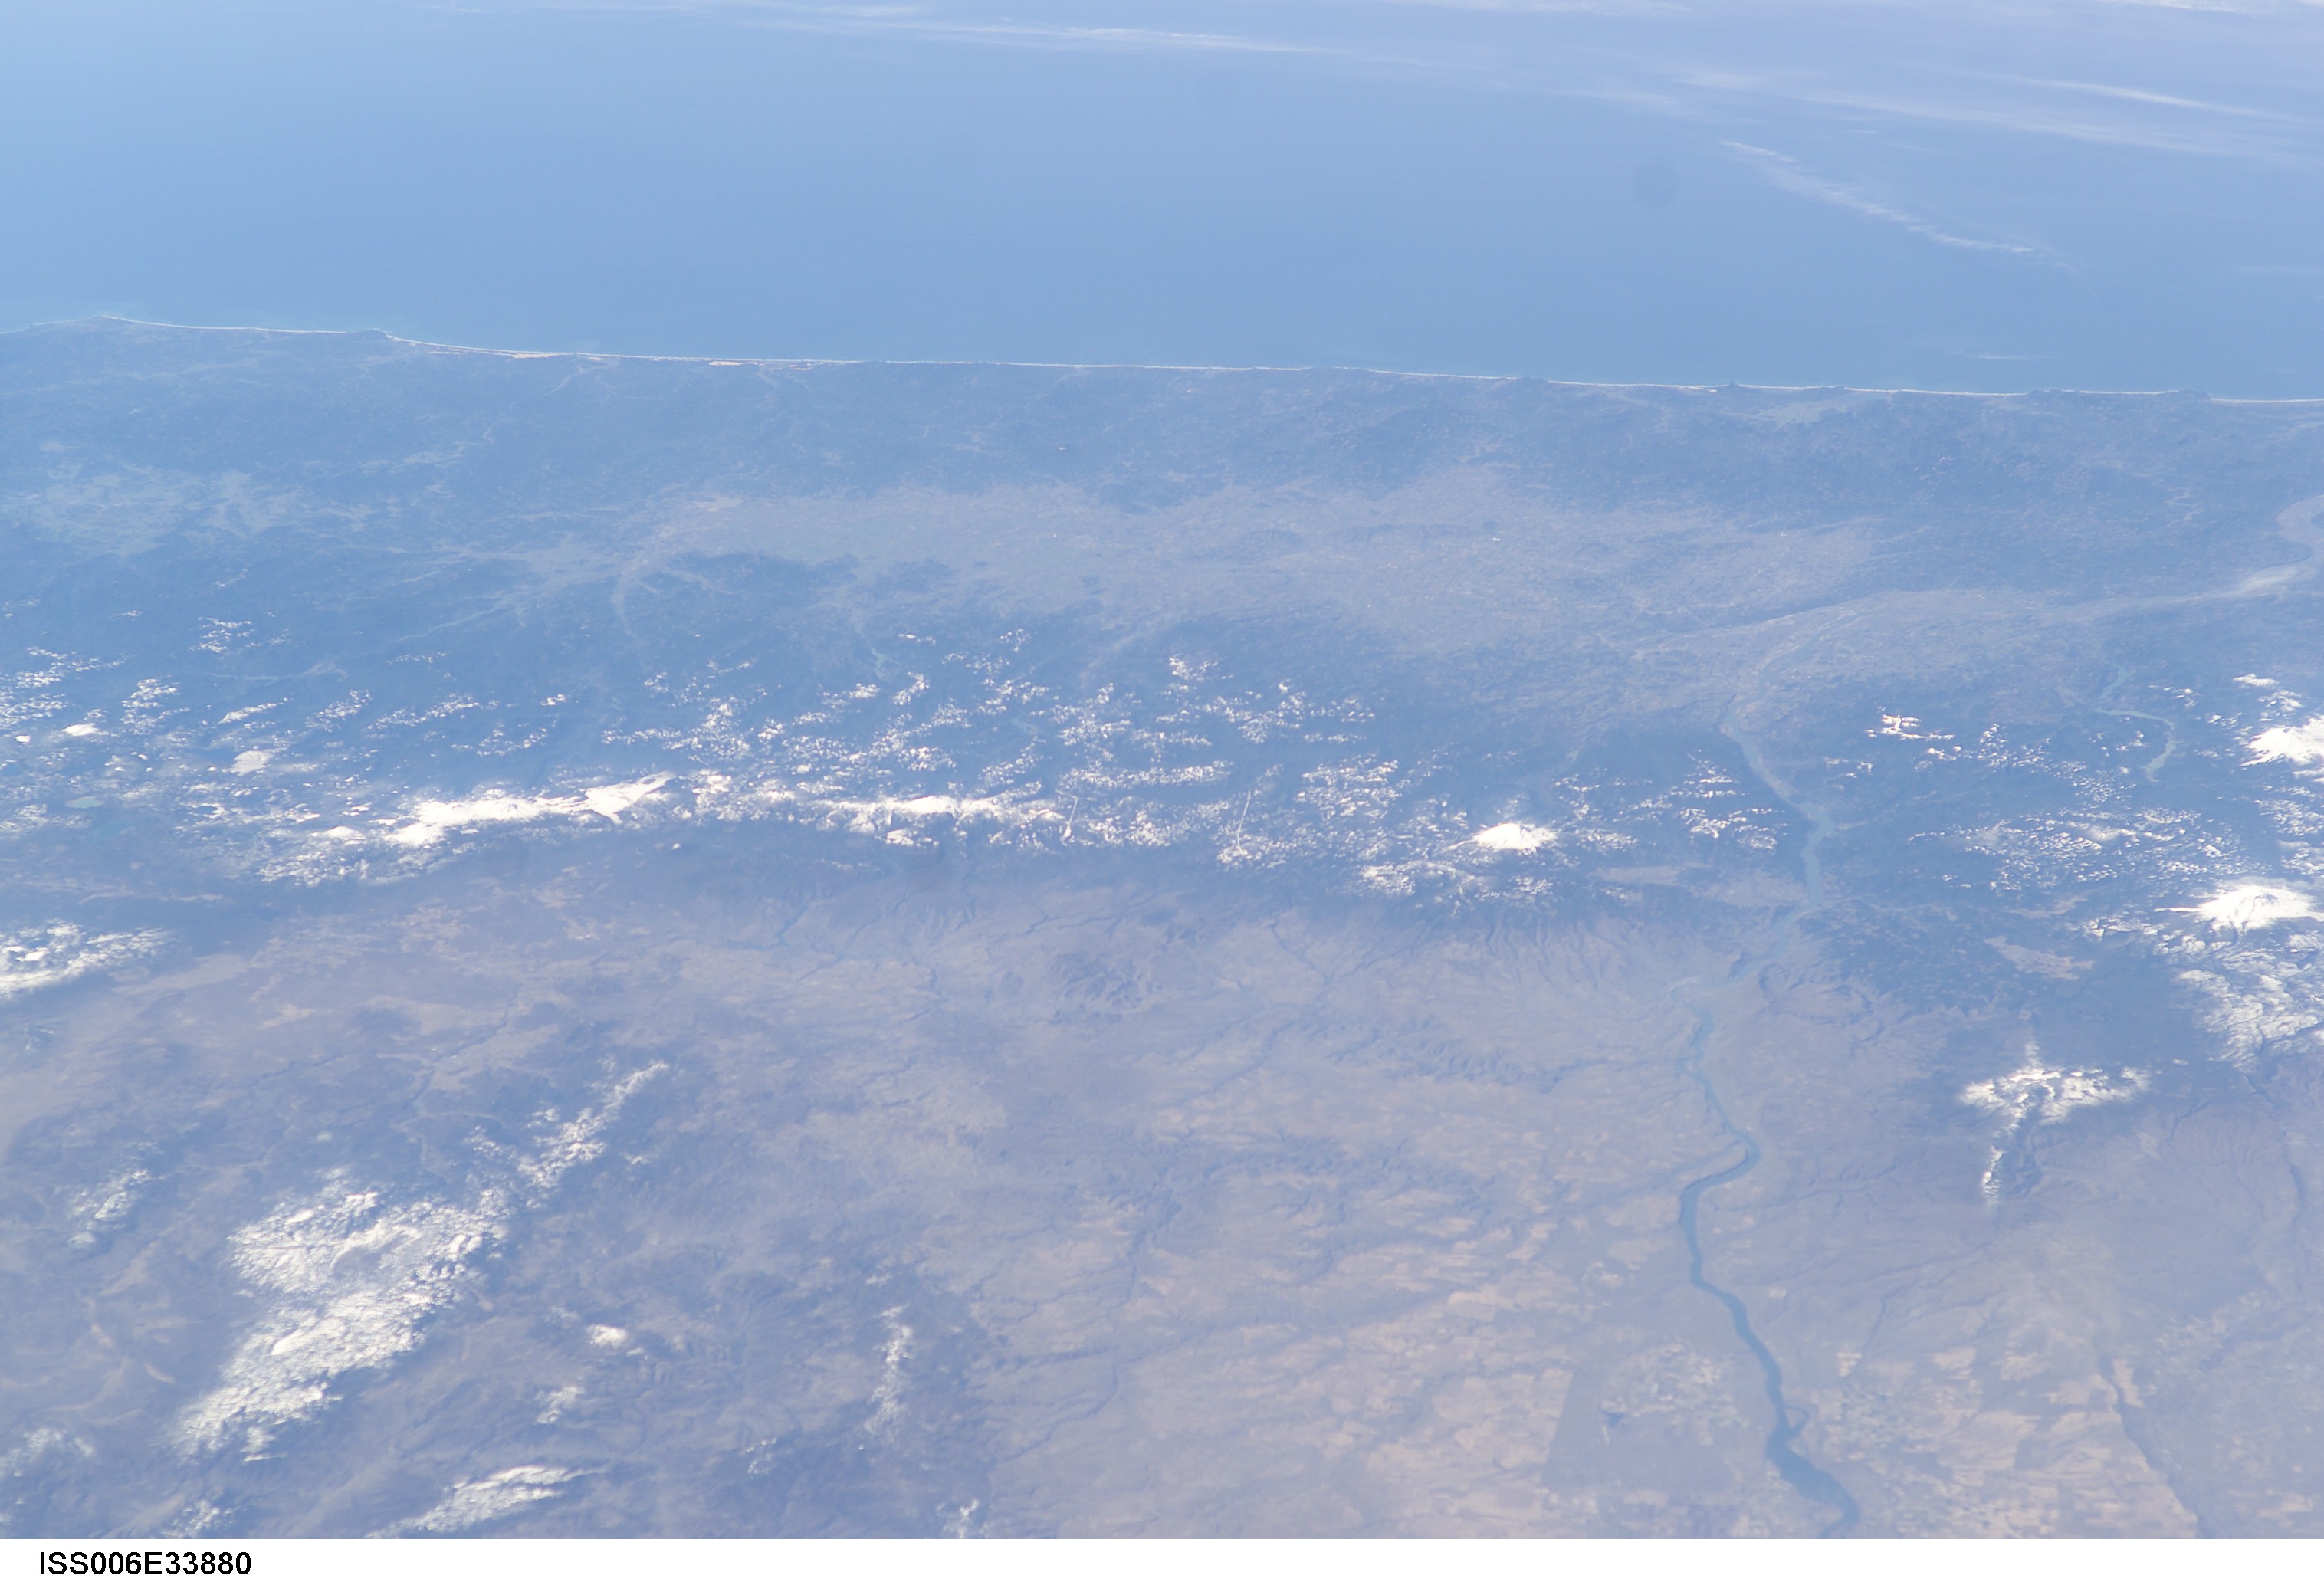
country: USA-OREGON
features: CASCADE RANGE, COAST, COLUMBIA RIVER
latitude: 45.0
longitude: -122.0
